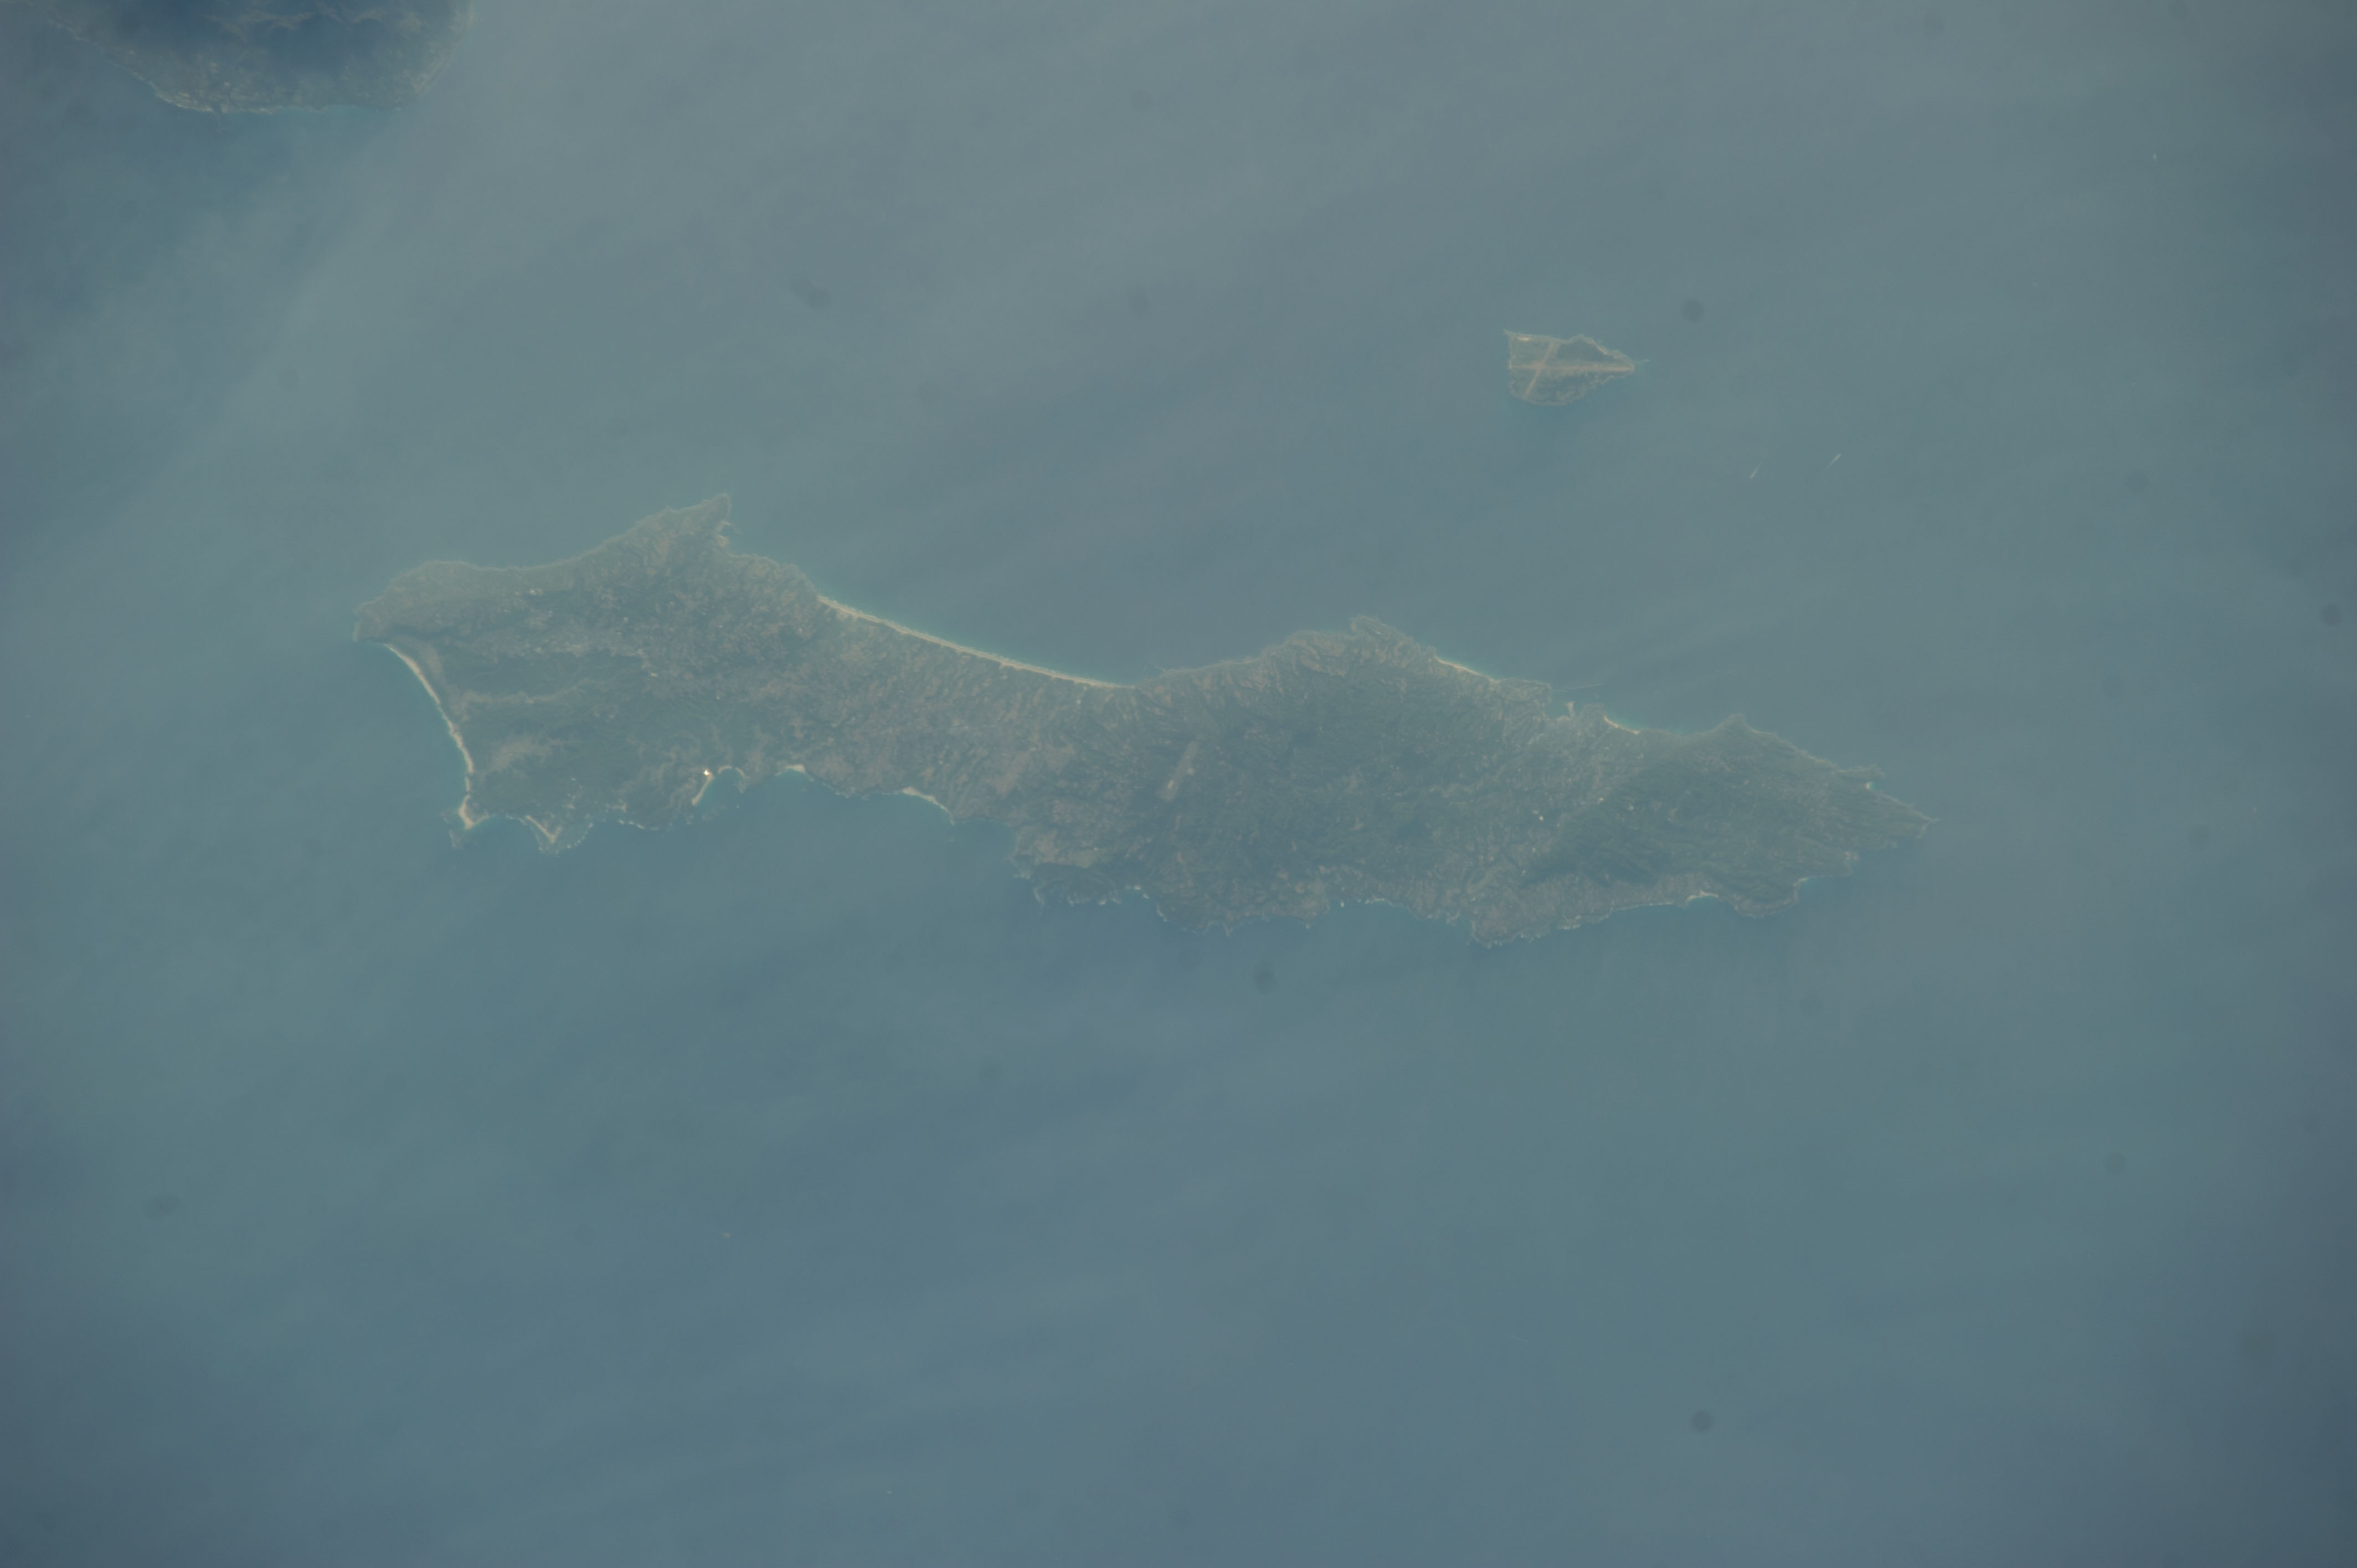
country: JAPAN
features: OSUMI ISLANDS, TANEGASHIMA, MAGESHIMA
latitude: 30.6
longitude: 131.0
